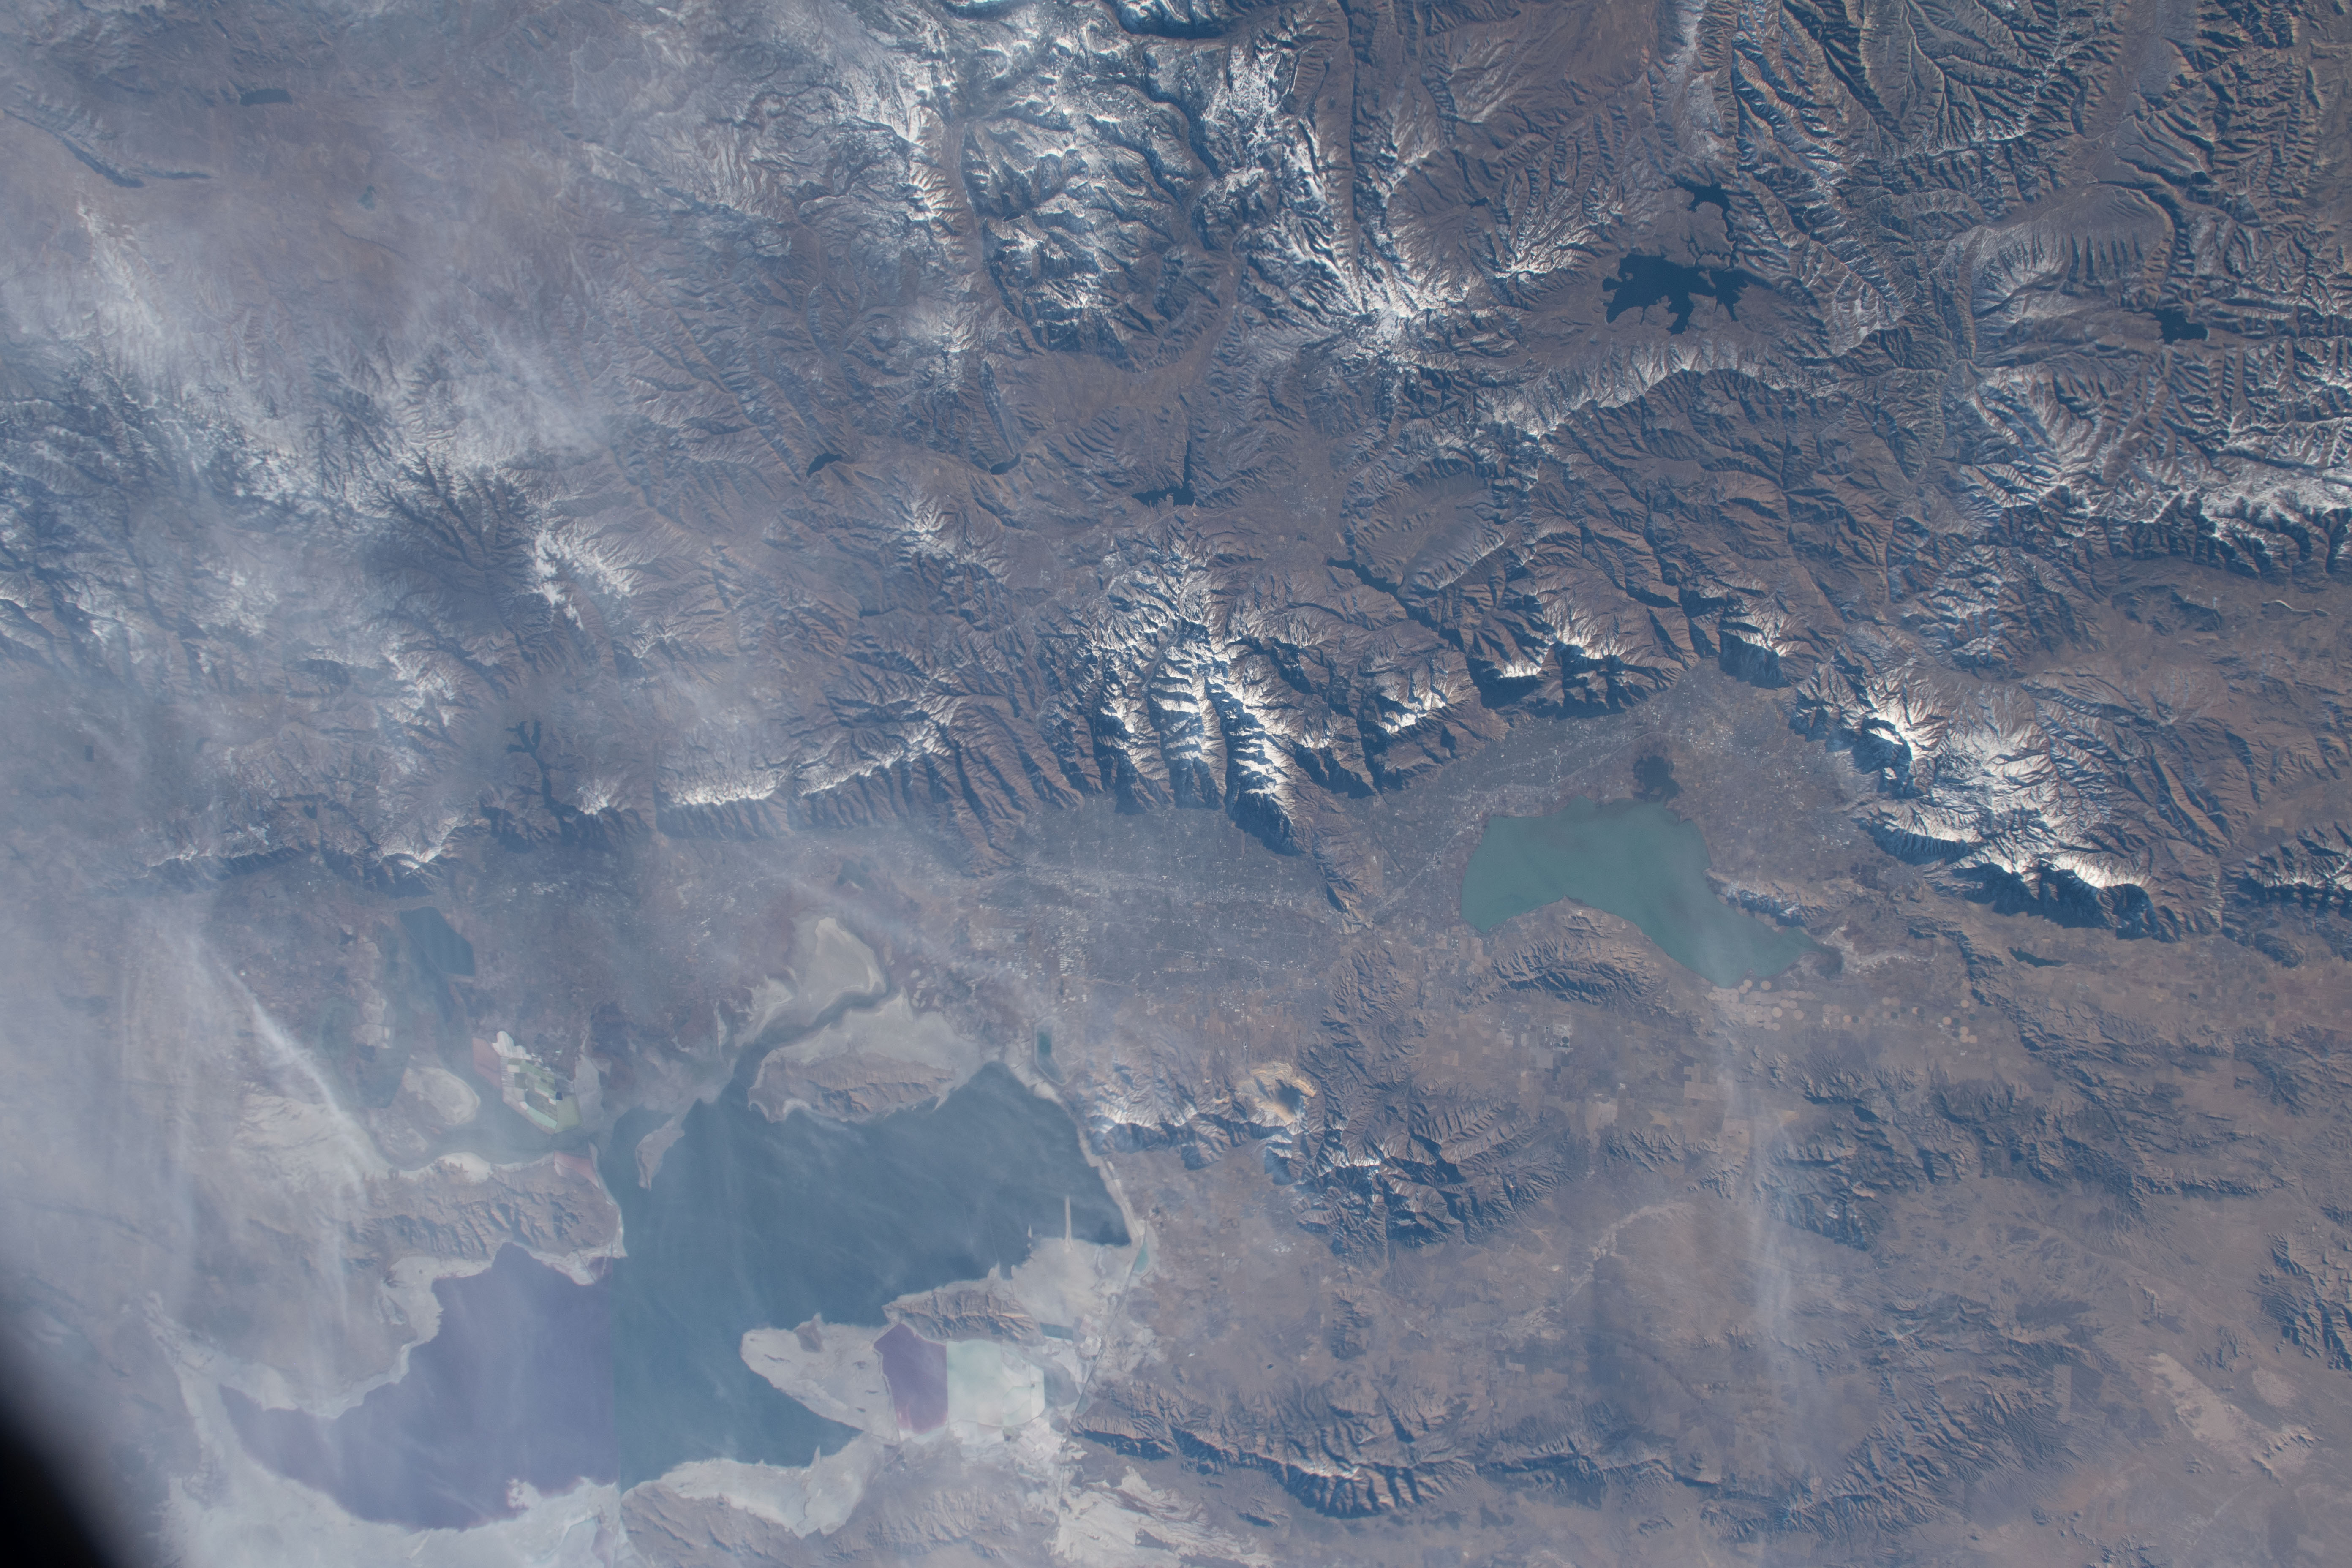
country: USA-UTAH
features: SALT LAKE CITY, GREAT SALT LAKE, UTAH LAKE
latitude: 40.5
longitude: -112.0
